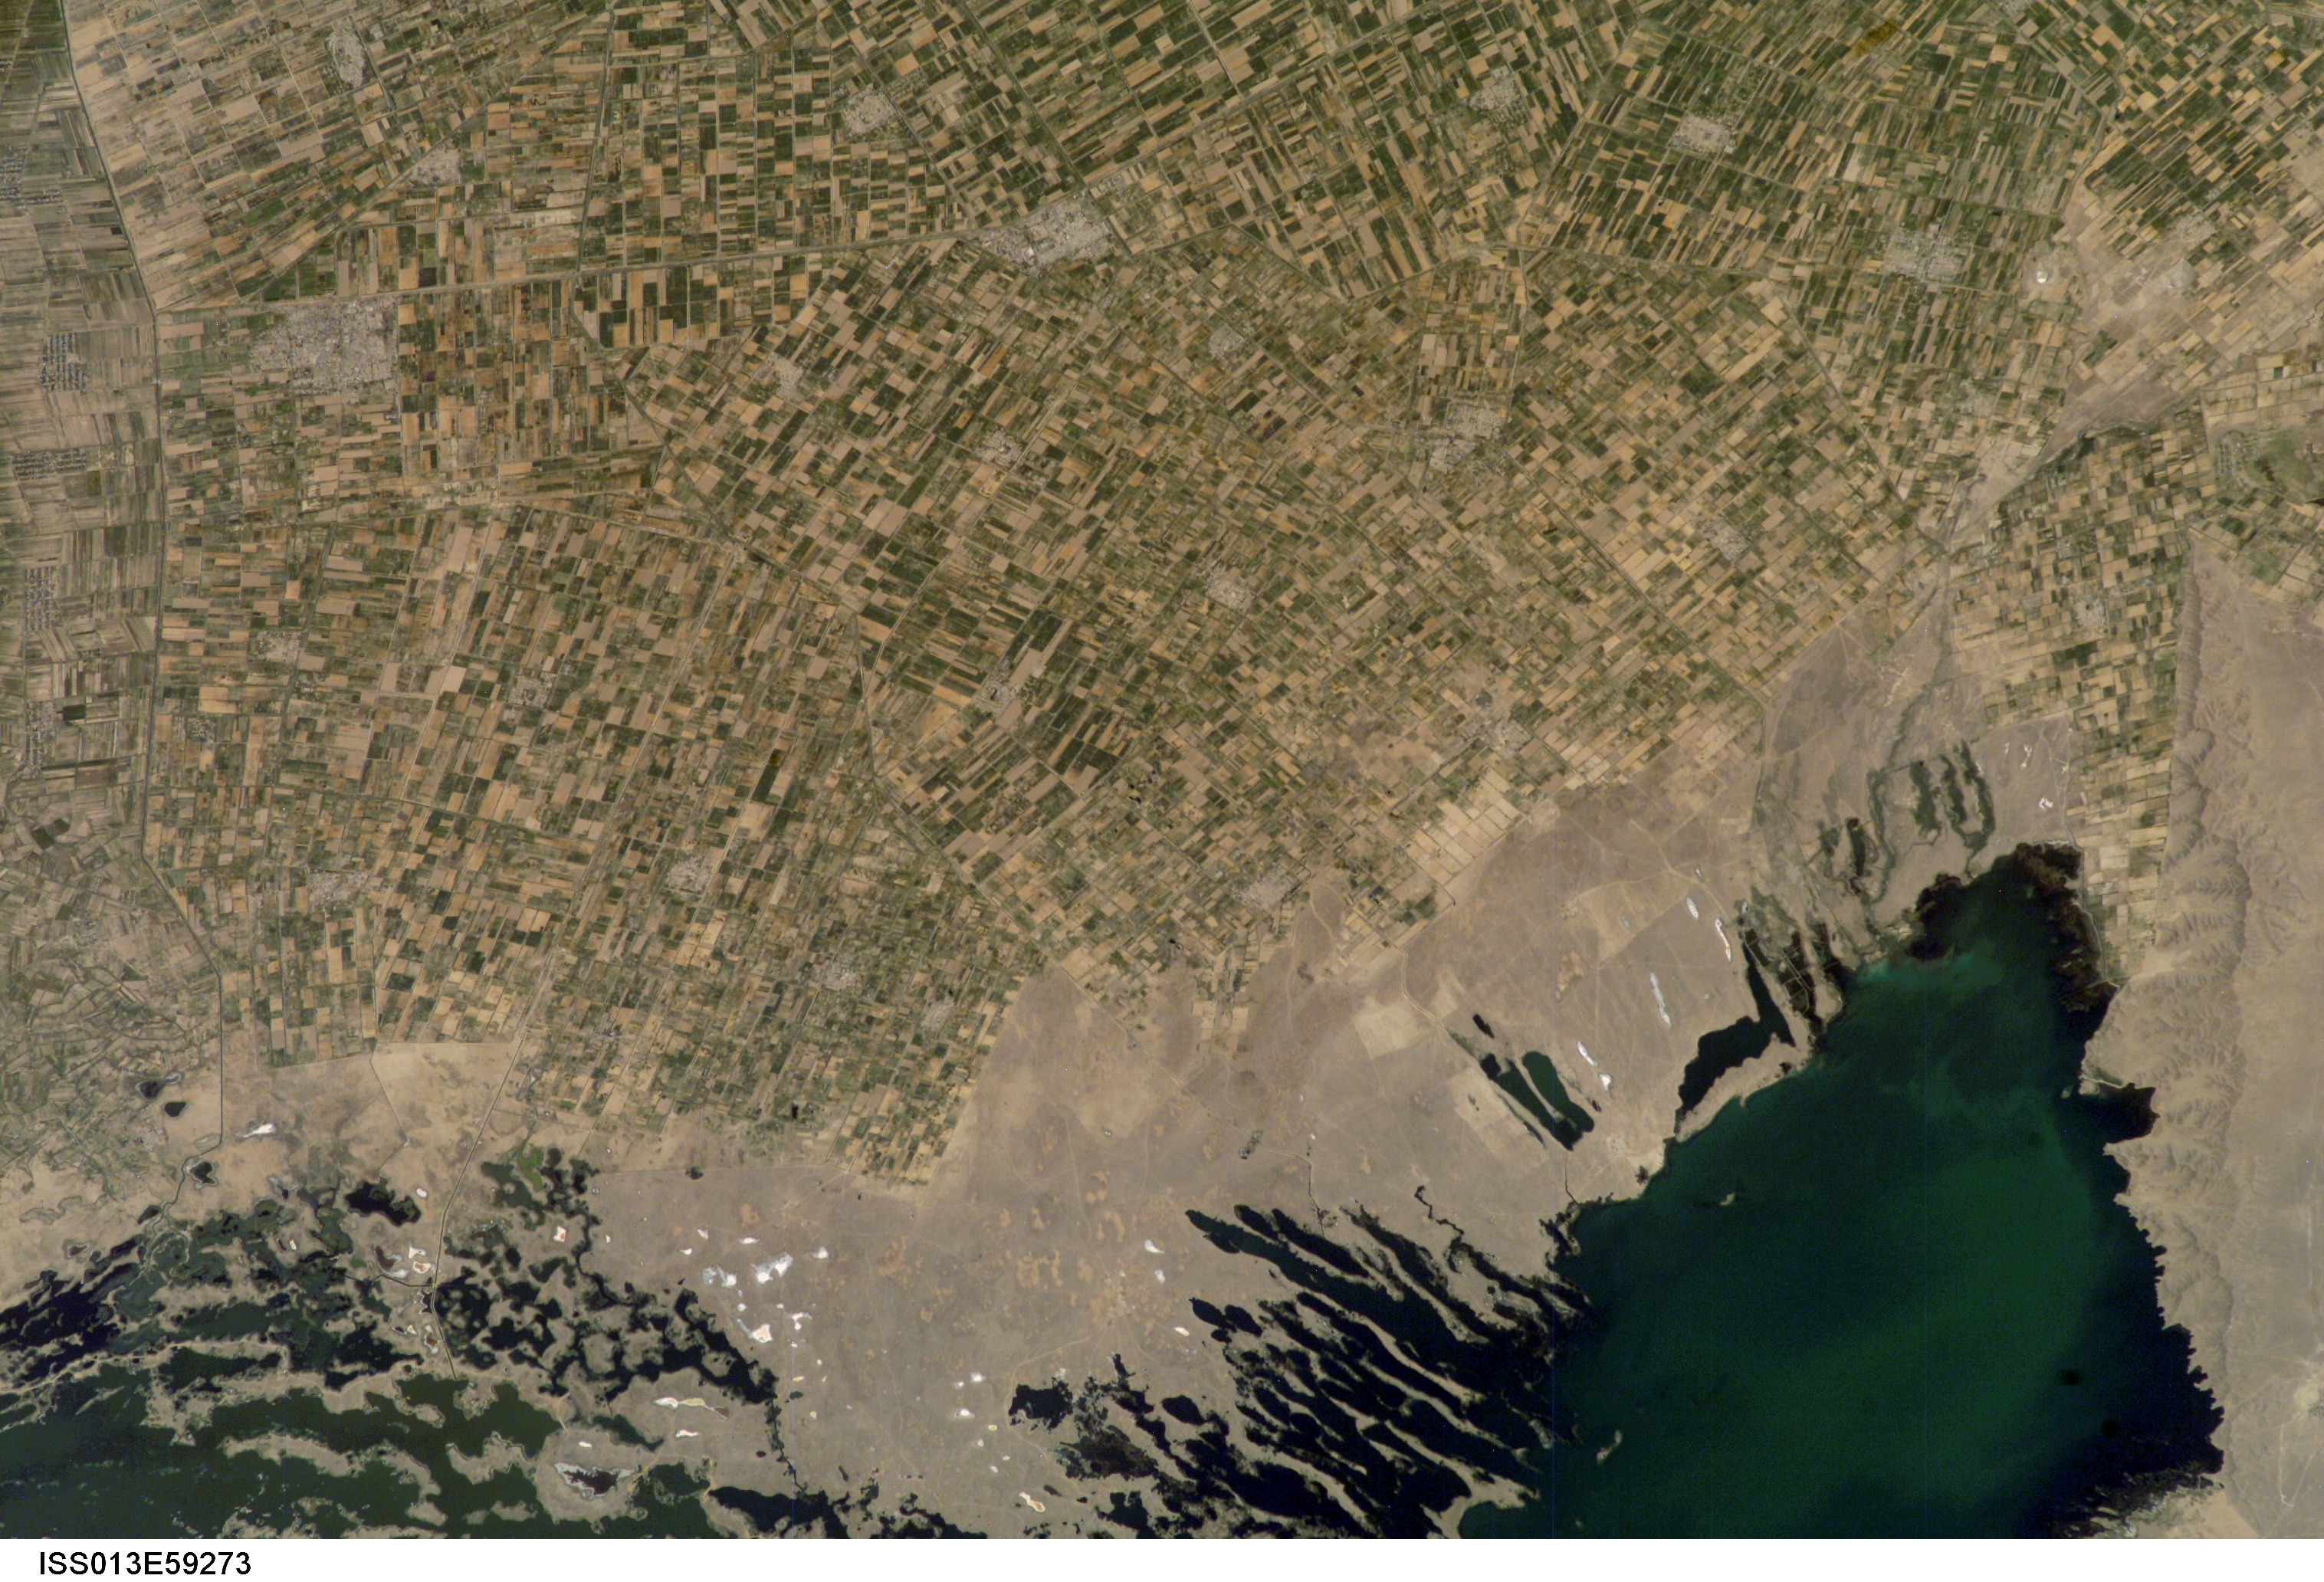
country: UZBEKISTAN
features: L. AYDARKUL', DUNES, AGR.
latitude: 40.5
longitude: 68.0
